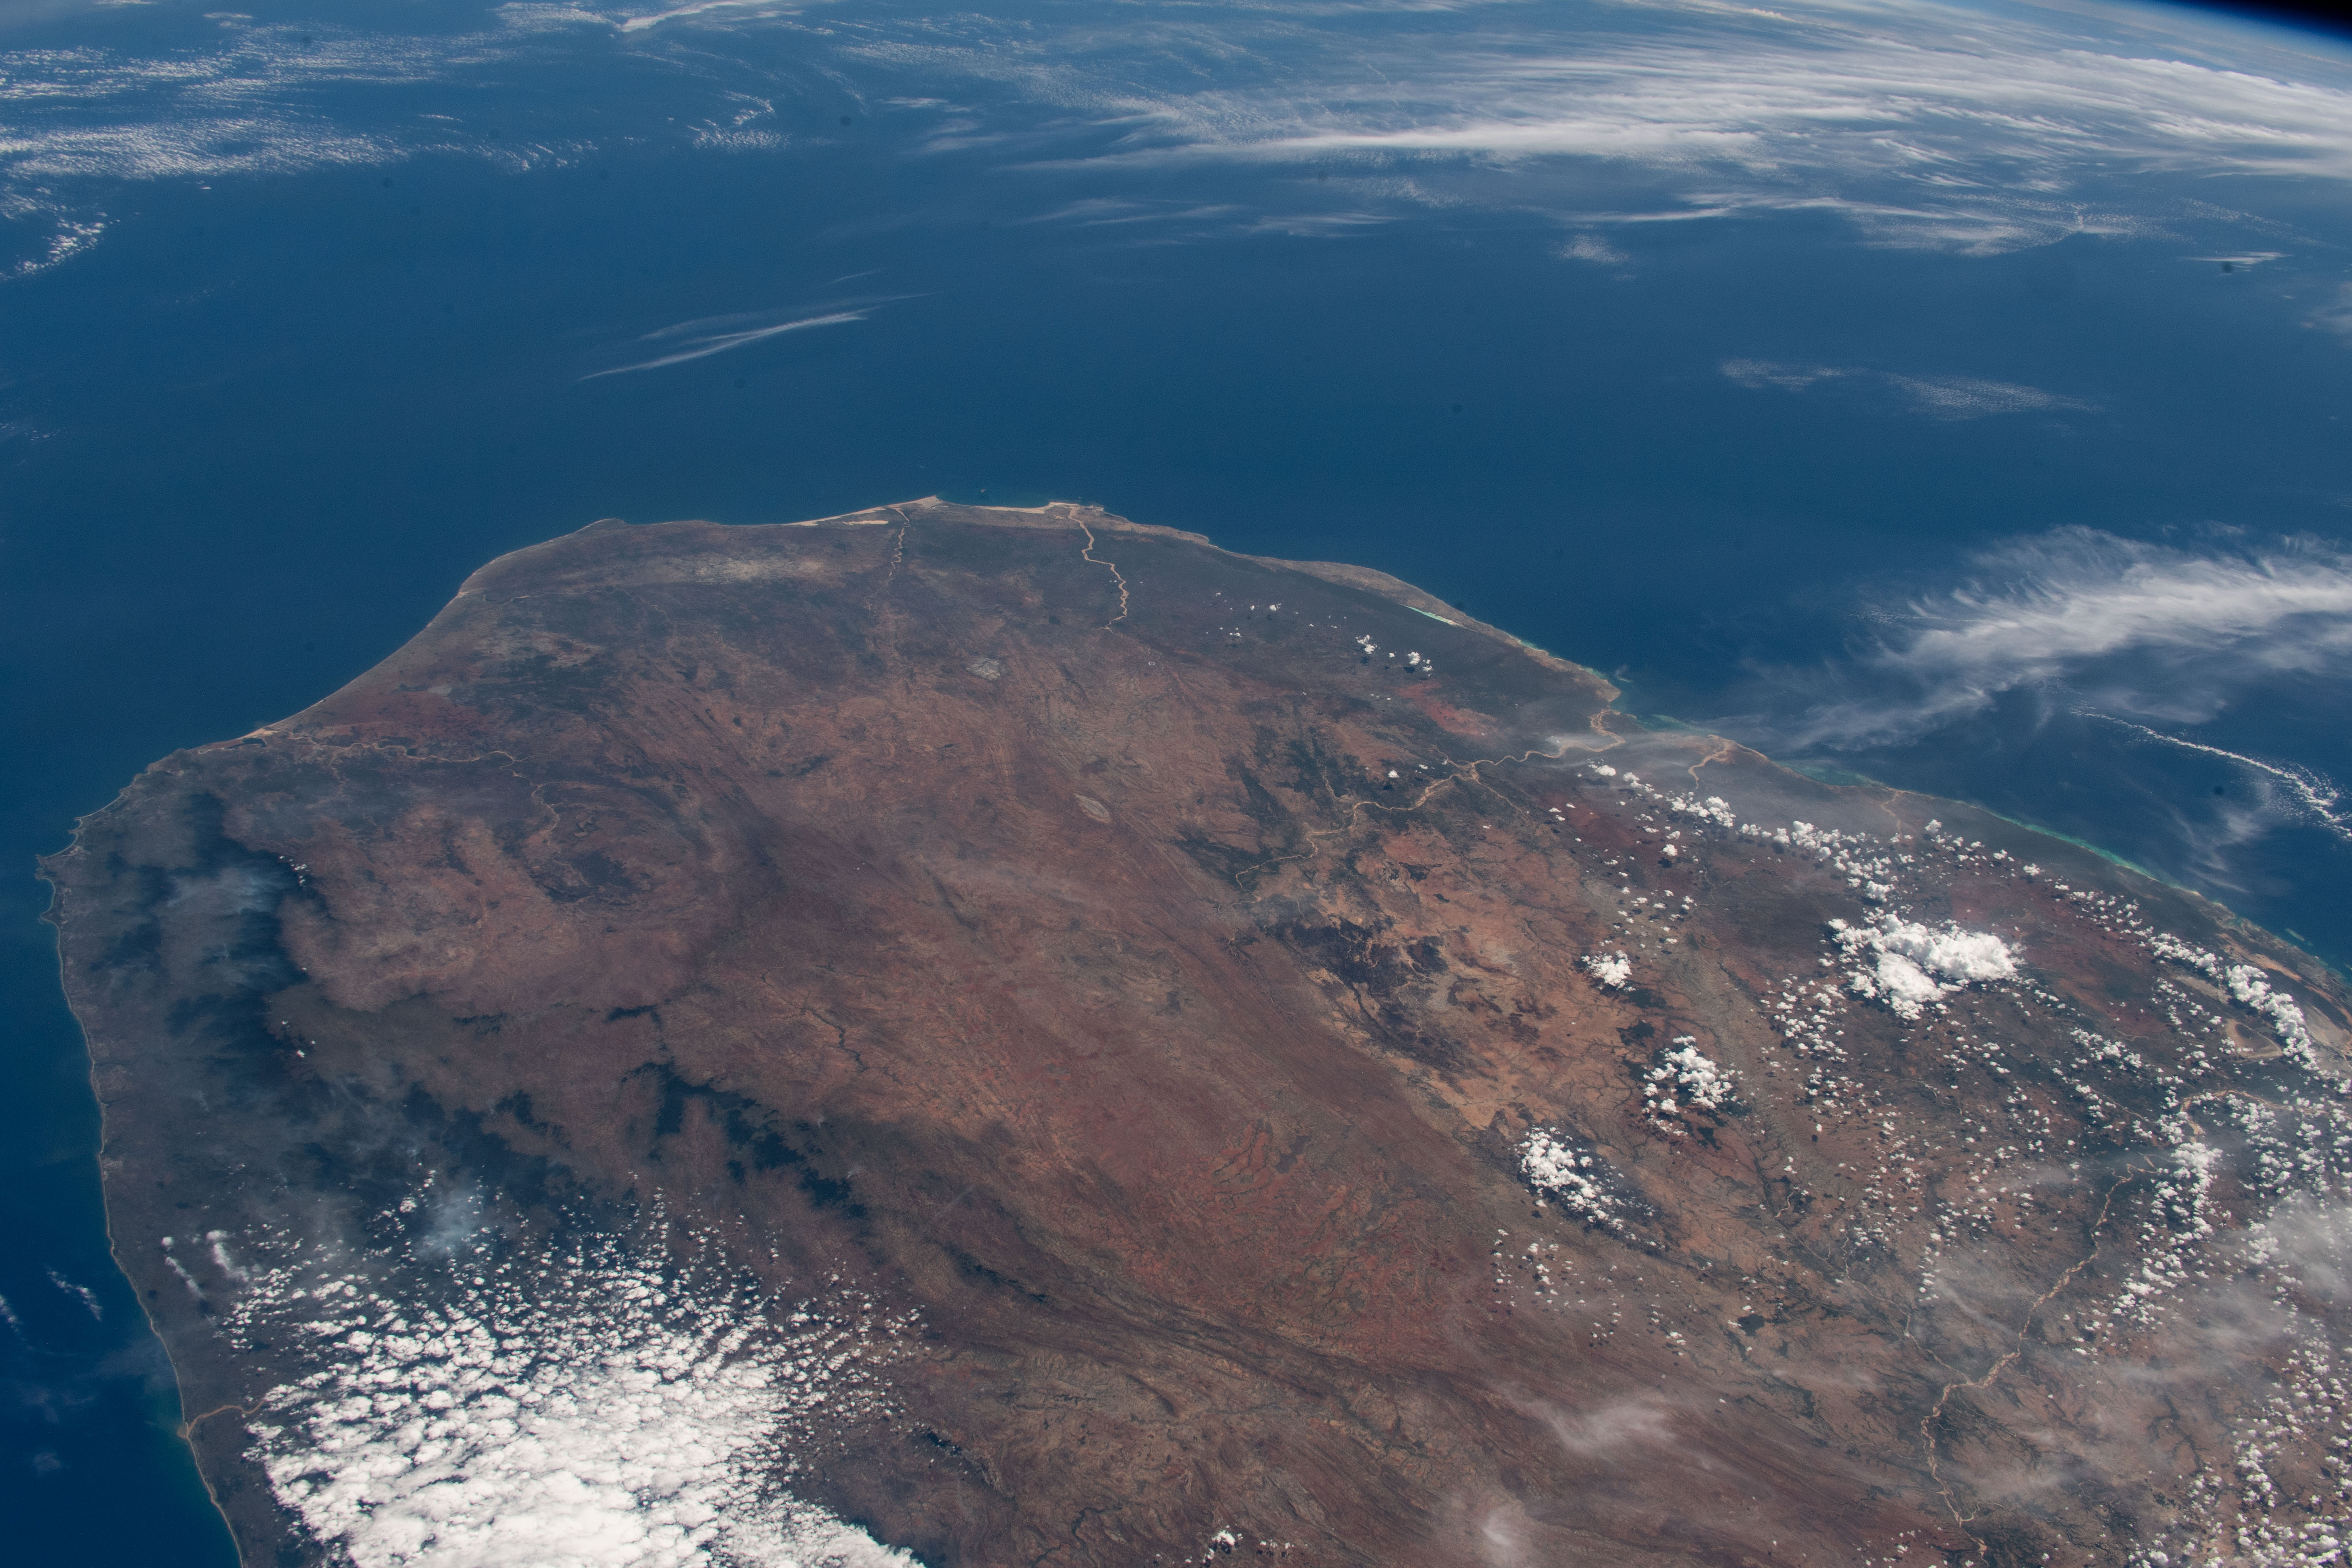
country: MADAGASCAR
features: MADAGASCAR, TOLIARA
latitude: -23.5
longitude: 44.5
